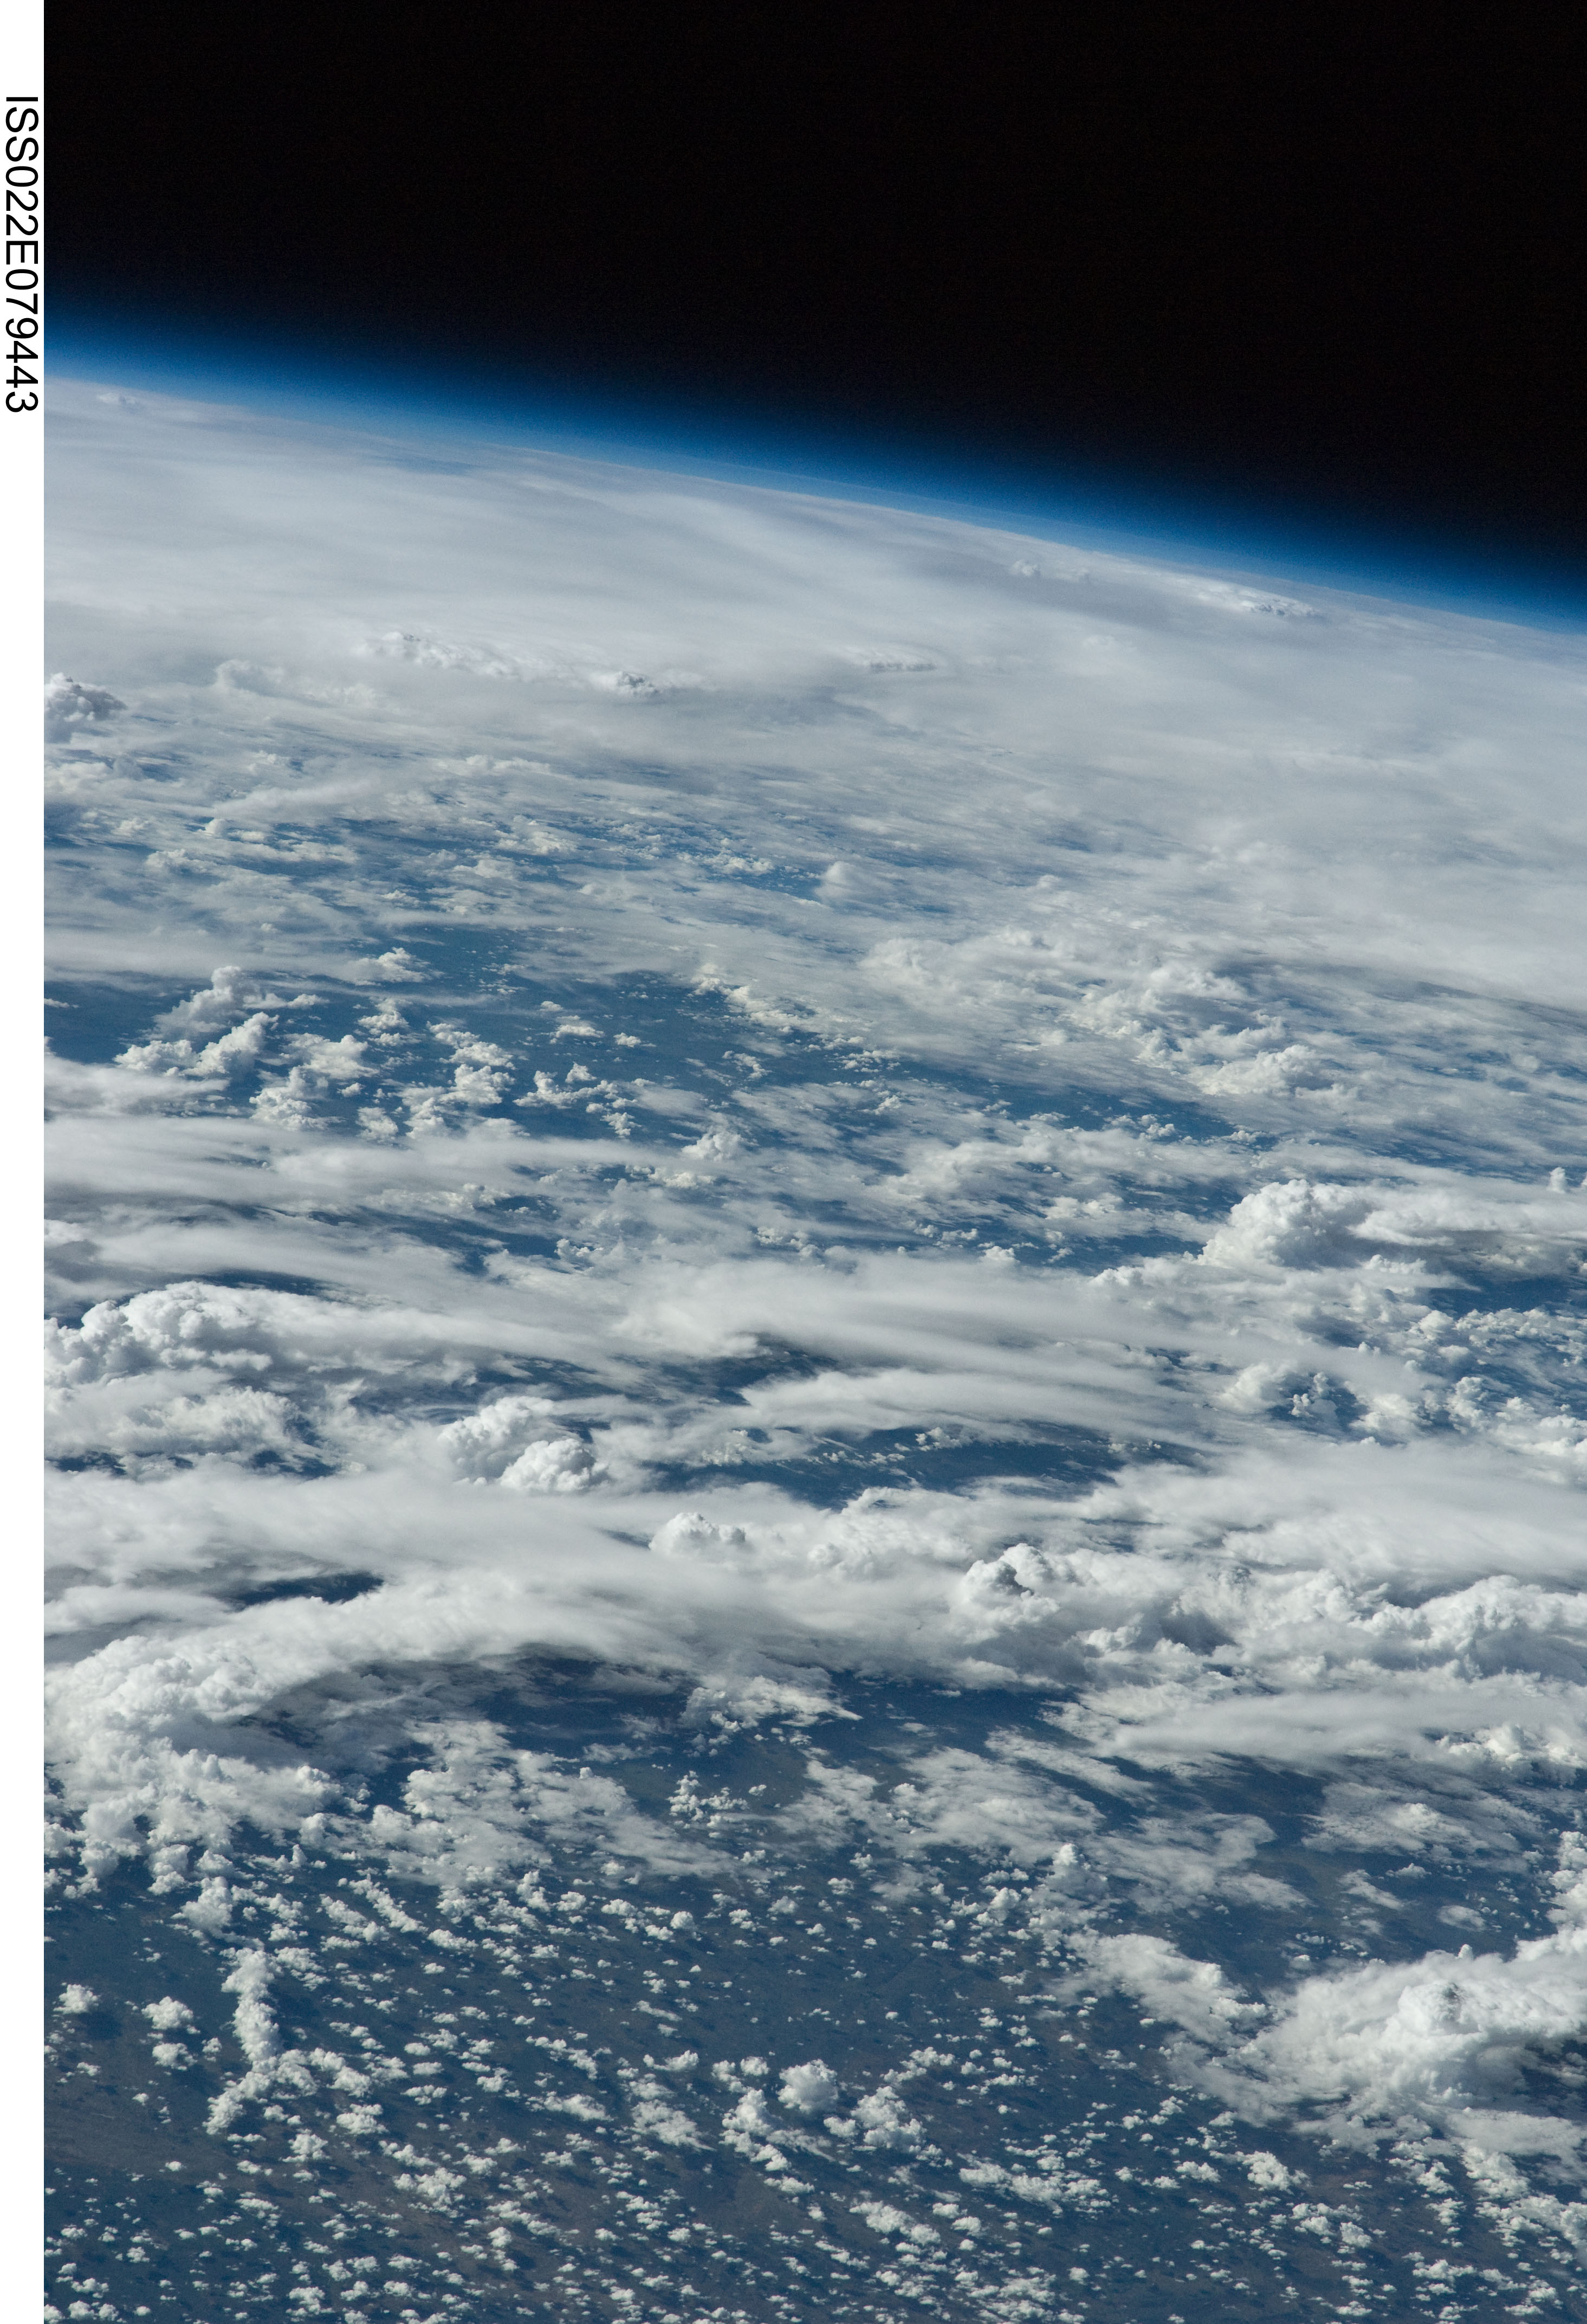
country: AFRICA
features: PAN-THUNDERSTORMS
